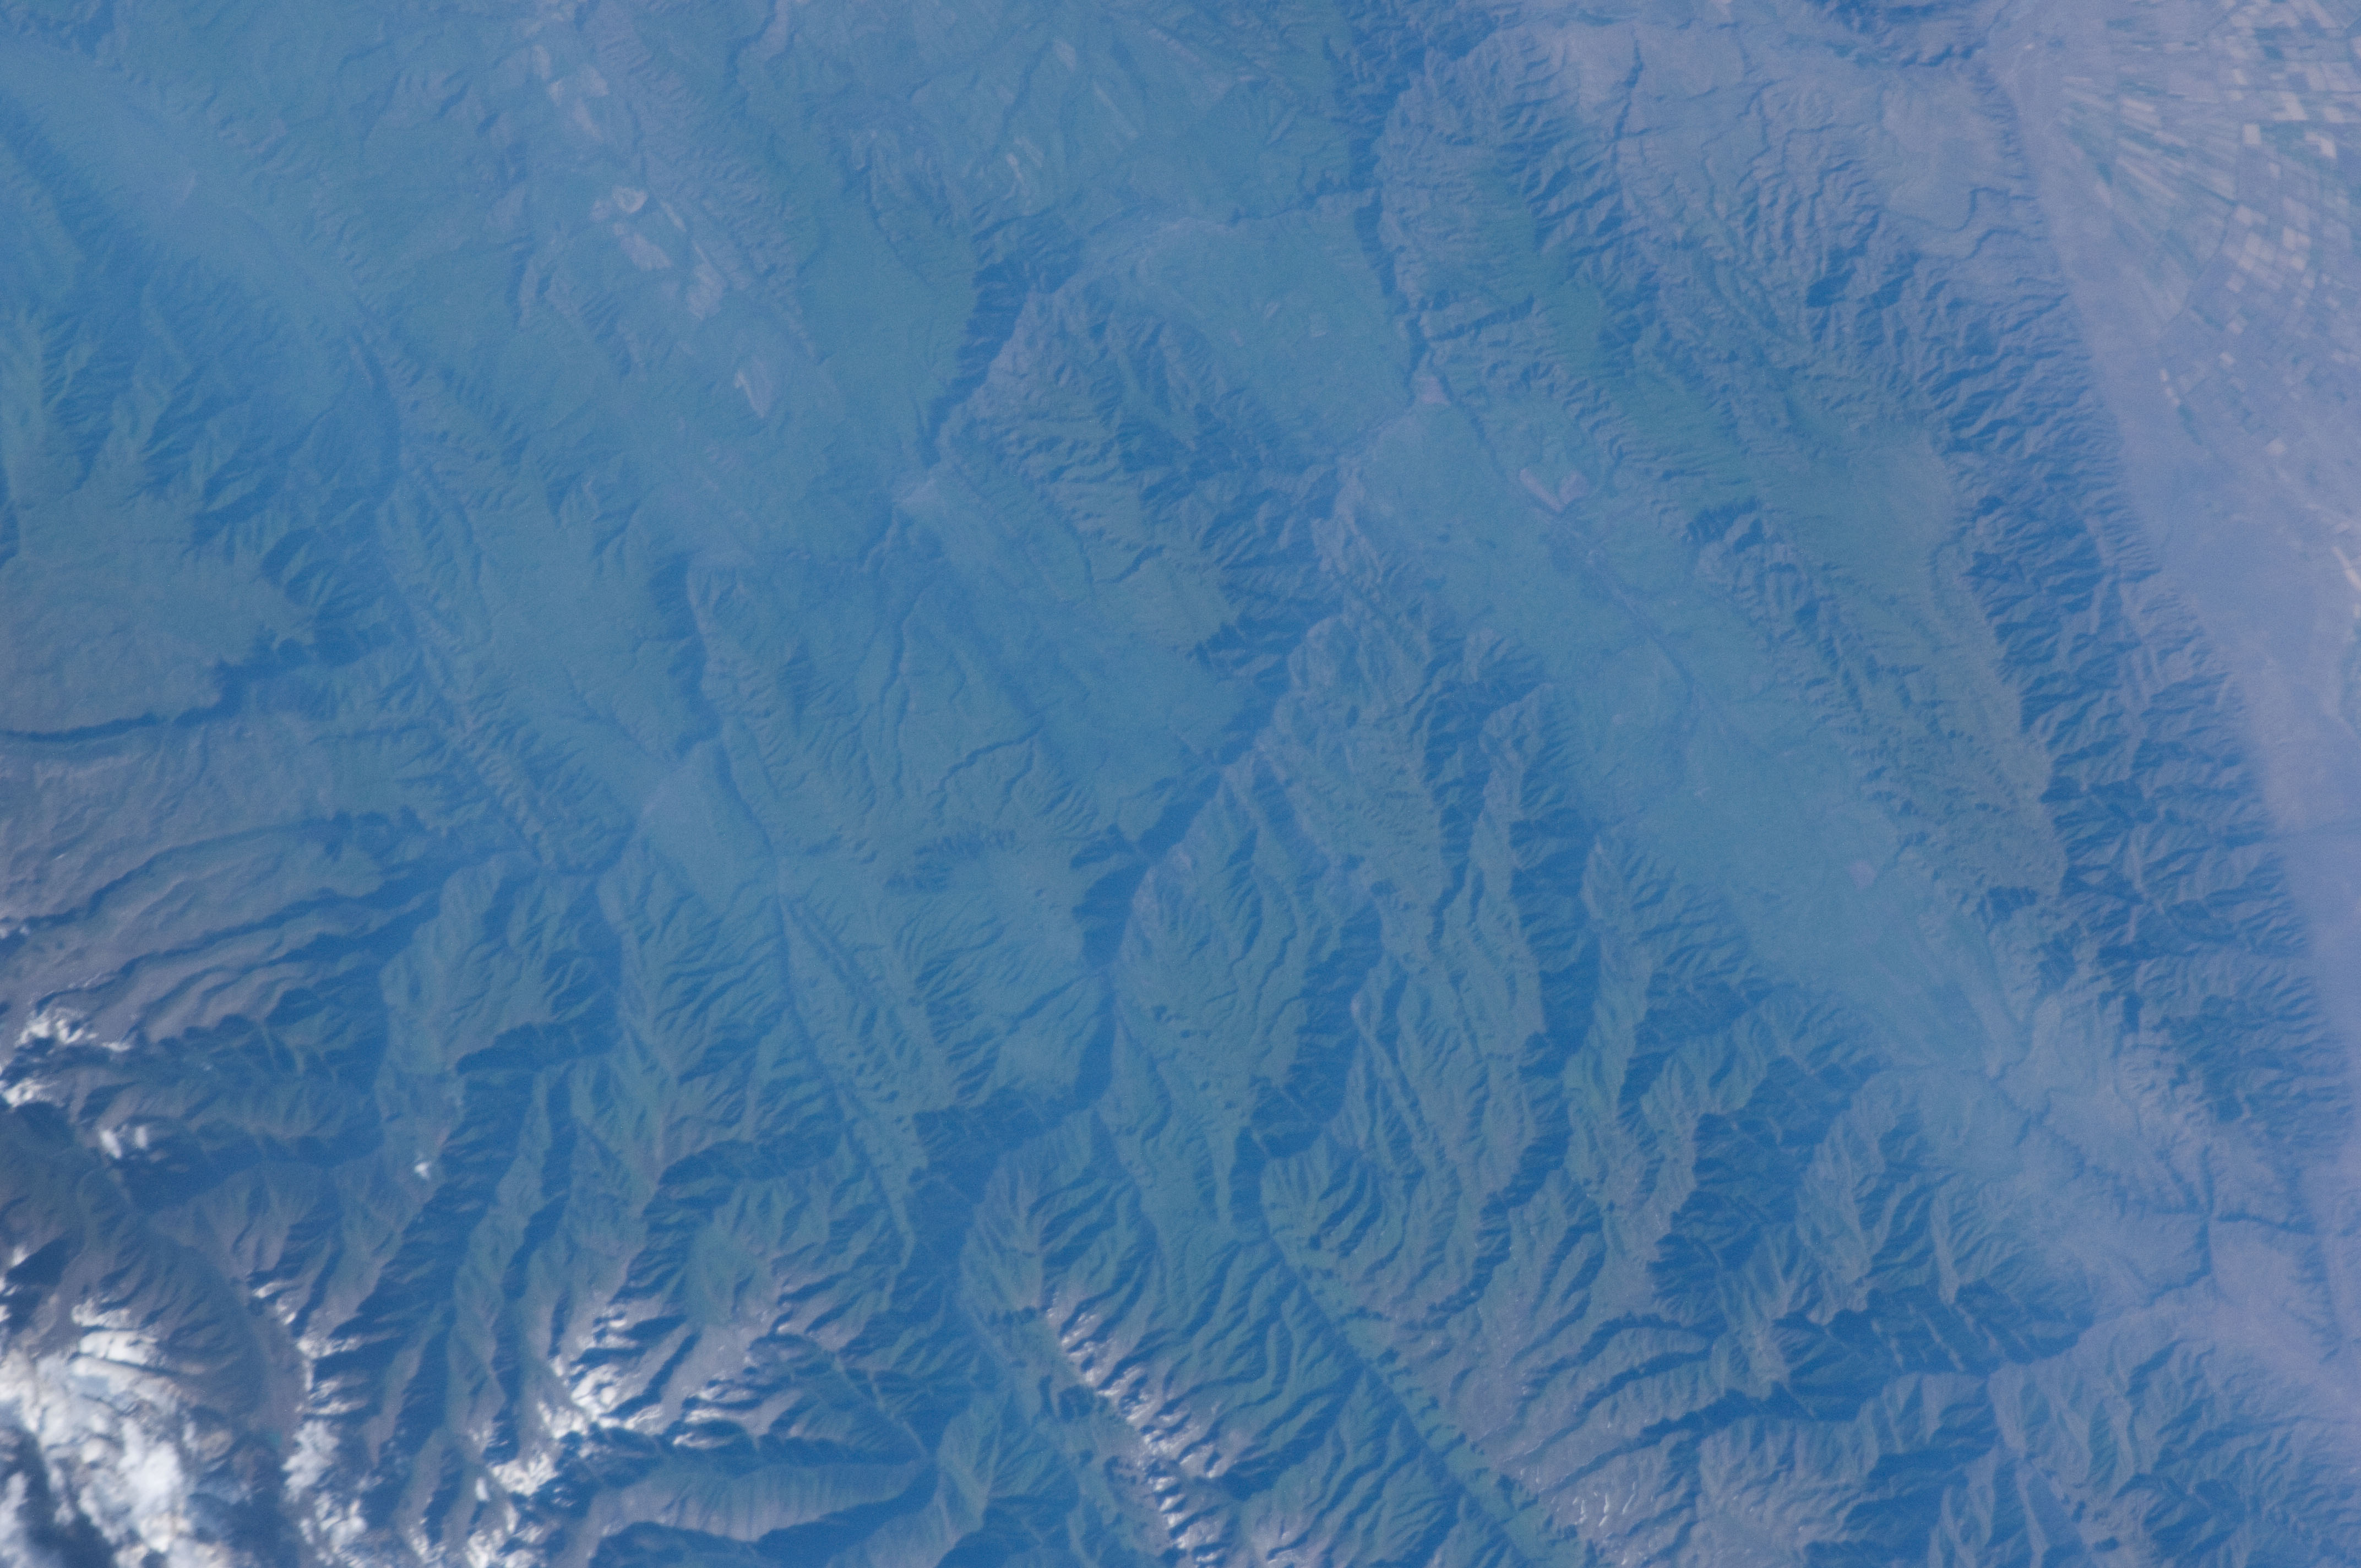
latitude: 45.6
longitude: 81.1
